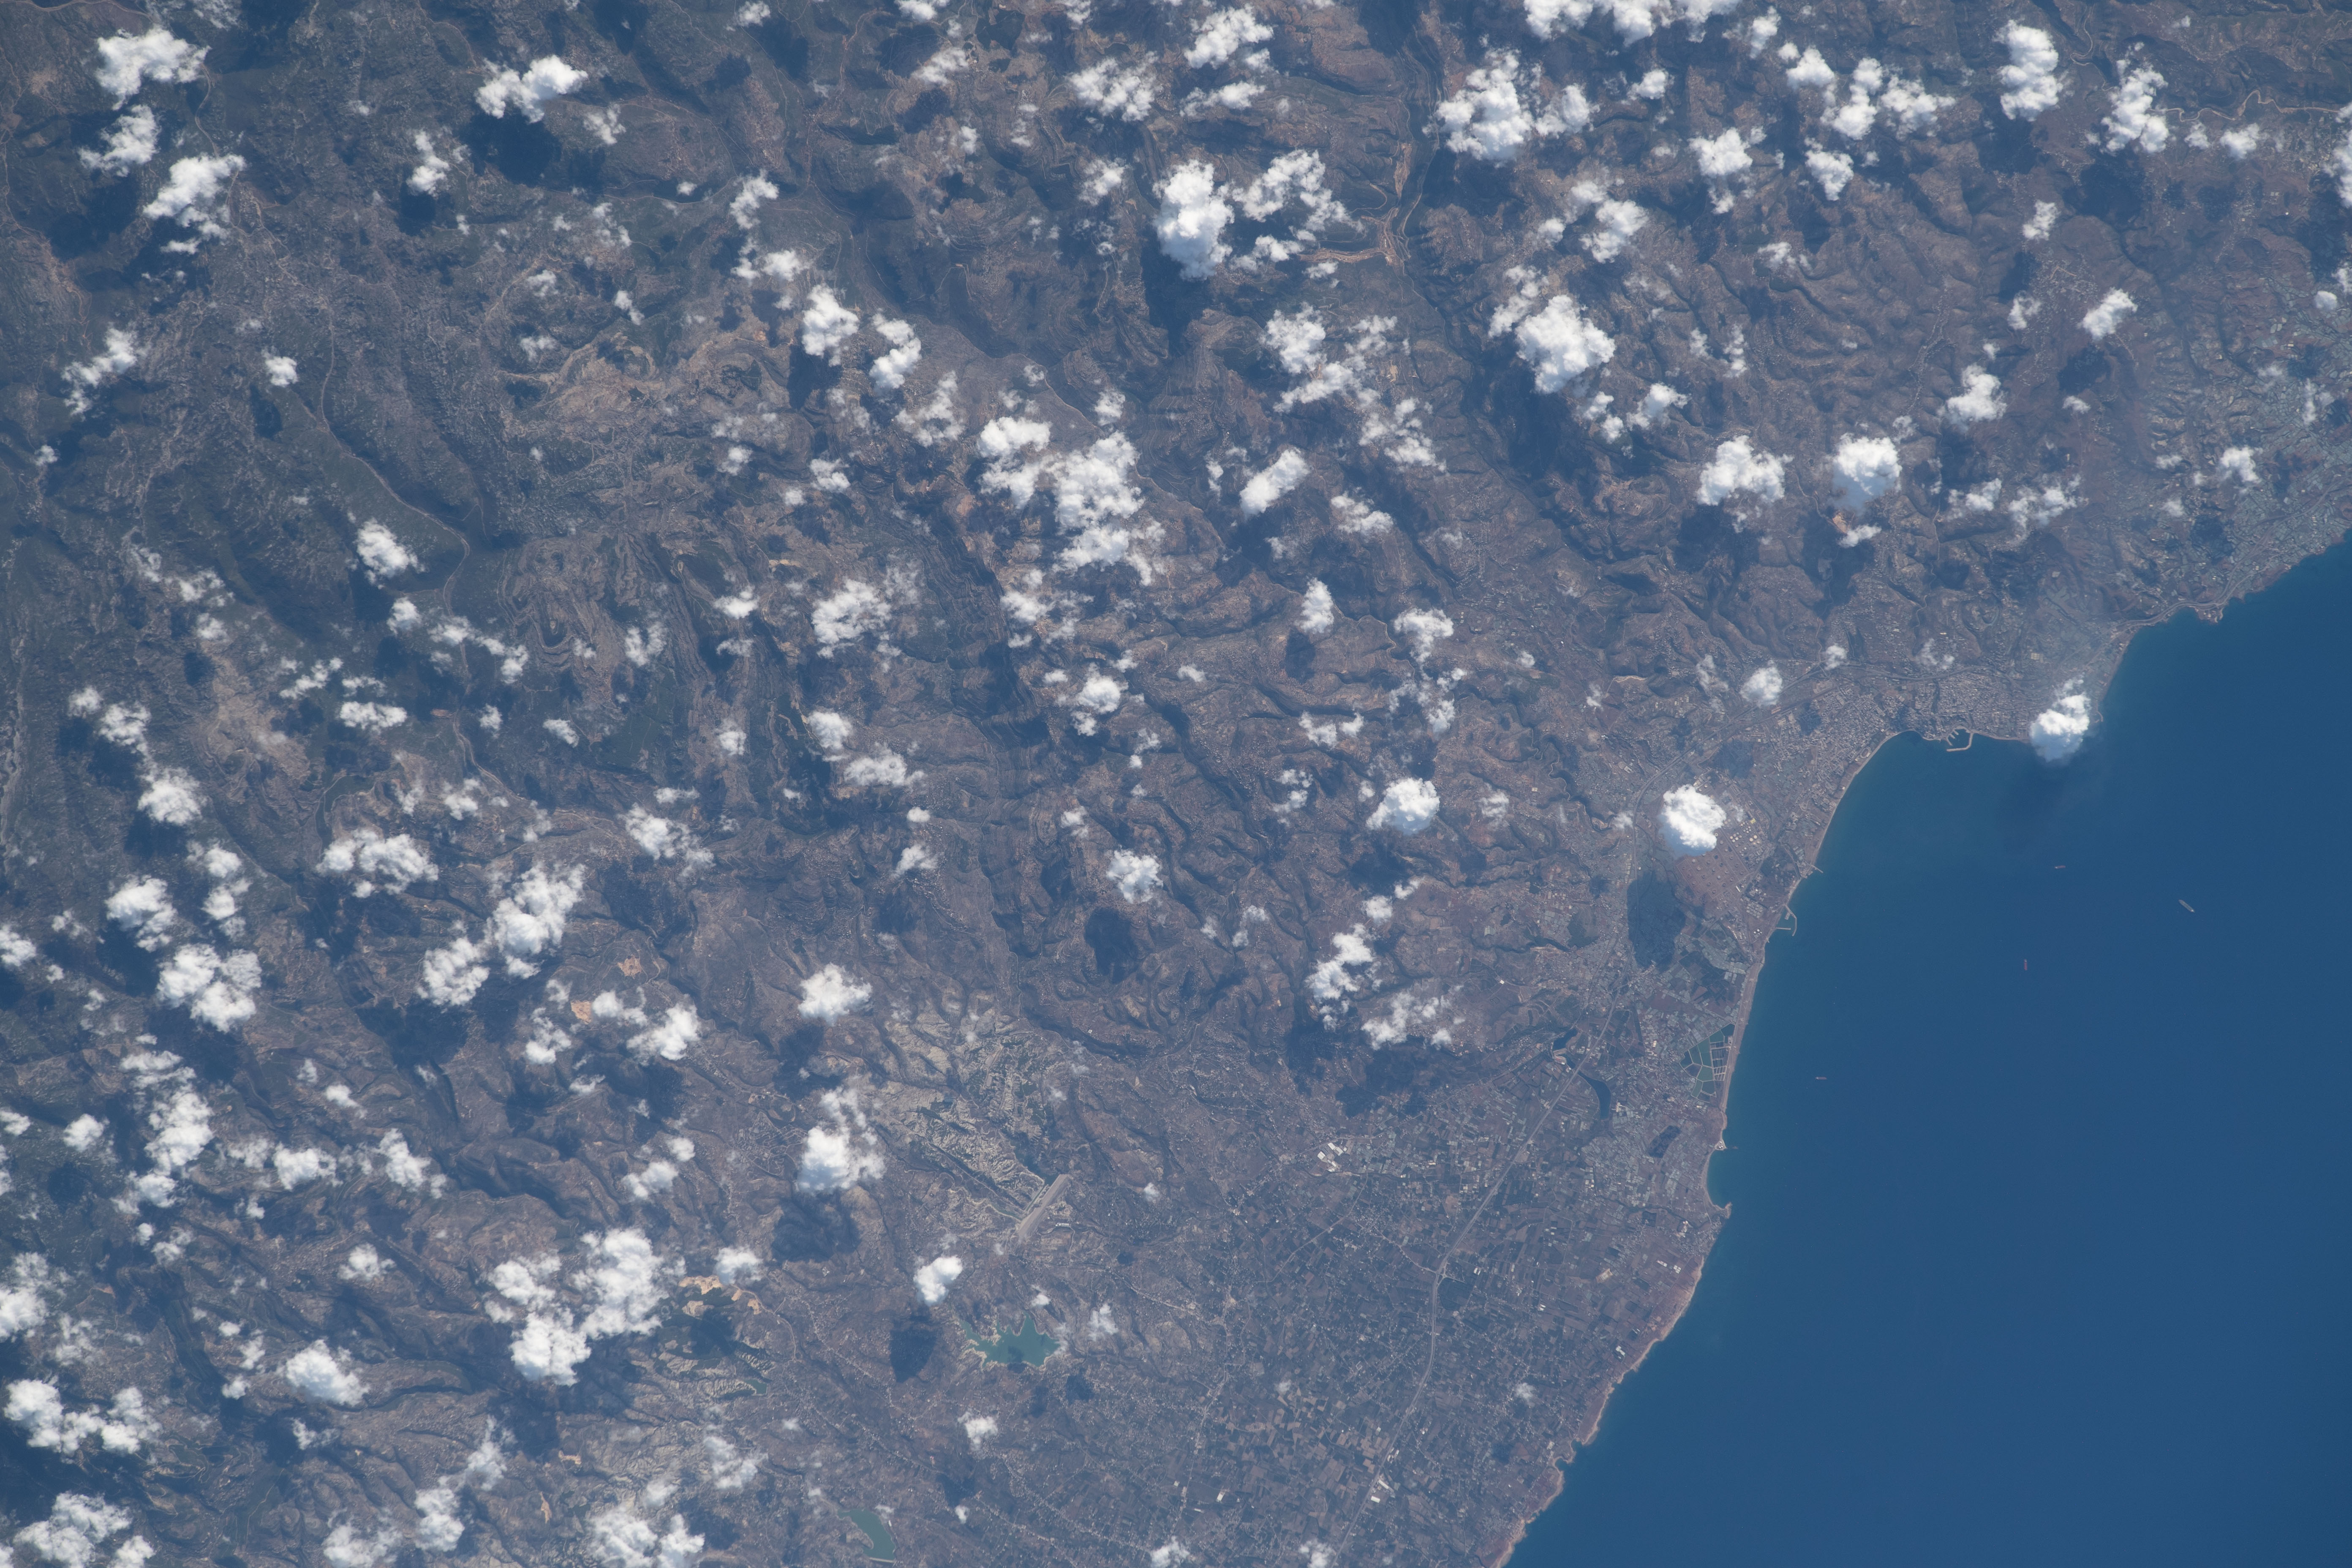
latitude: 35.3
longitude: 36.0
